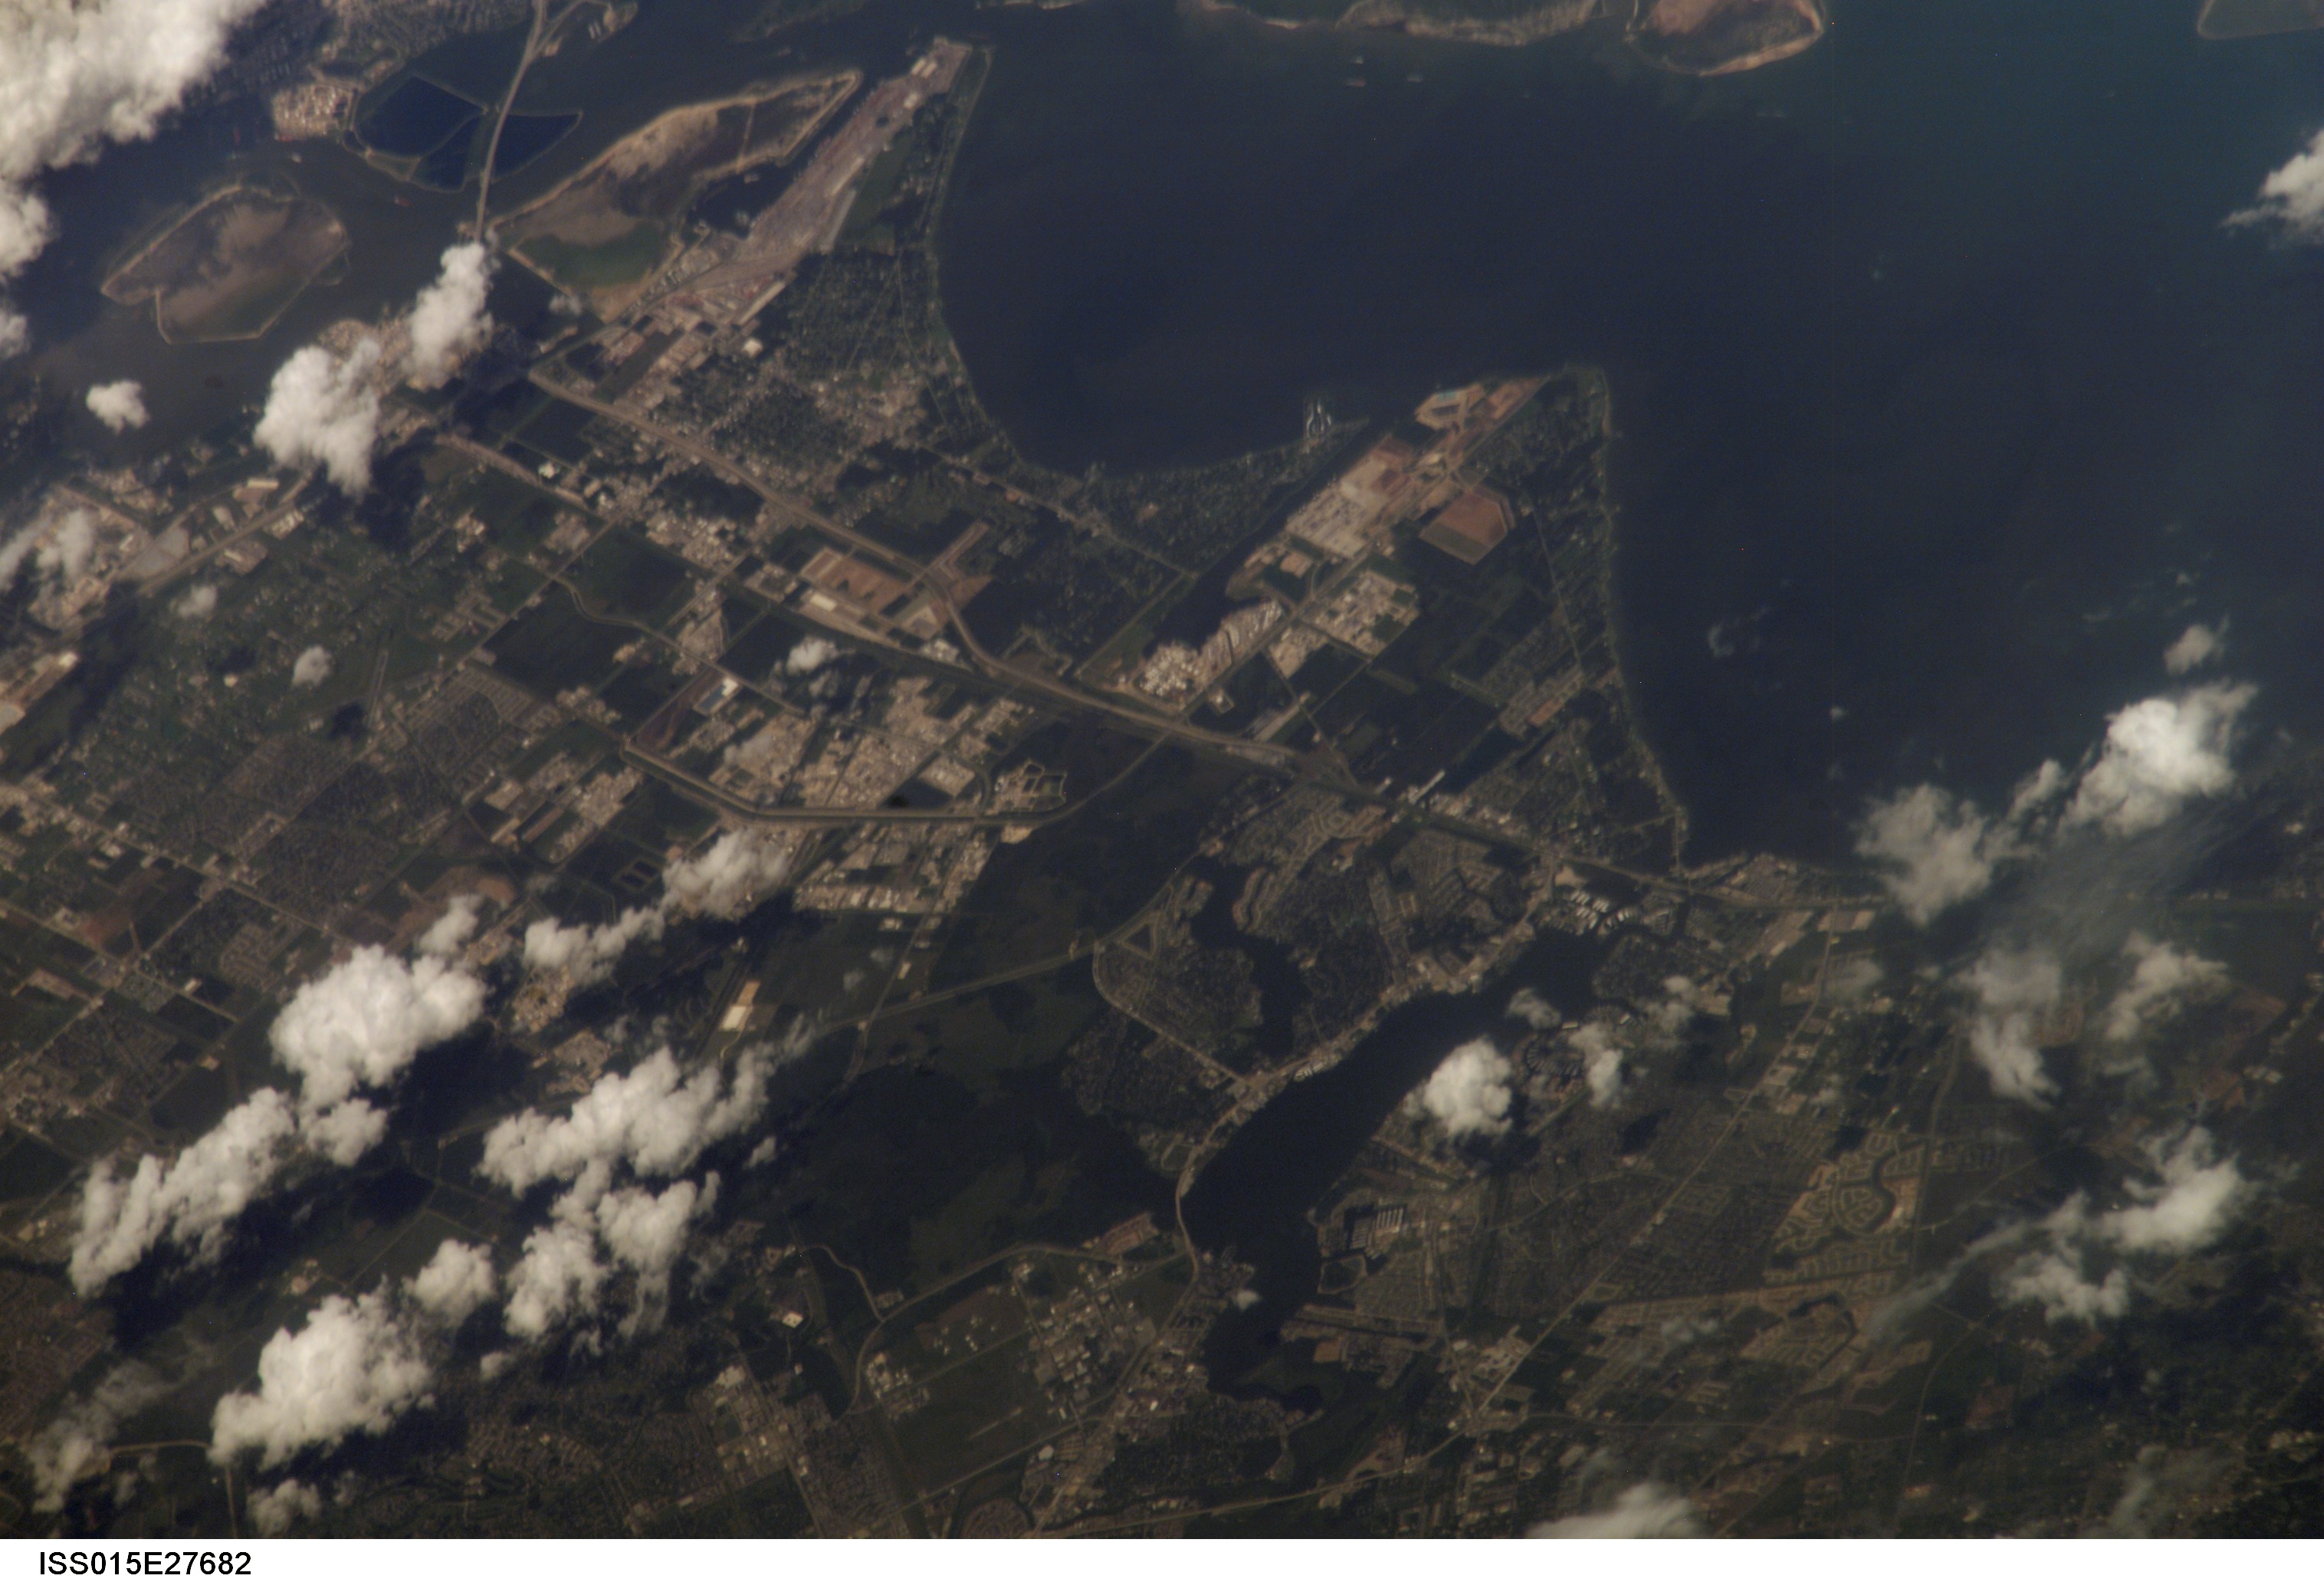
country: USA-TEXAS
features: SEABROOK, CLEAR L., GALVESTON B.
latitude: 29.6
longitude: -95.0
